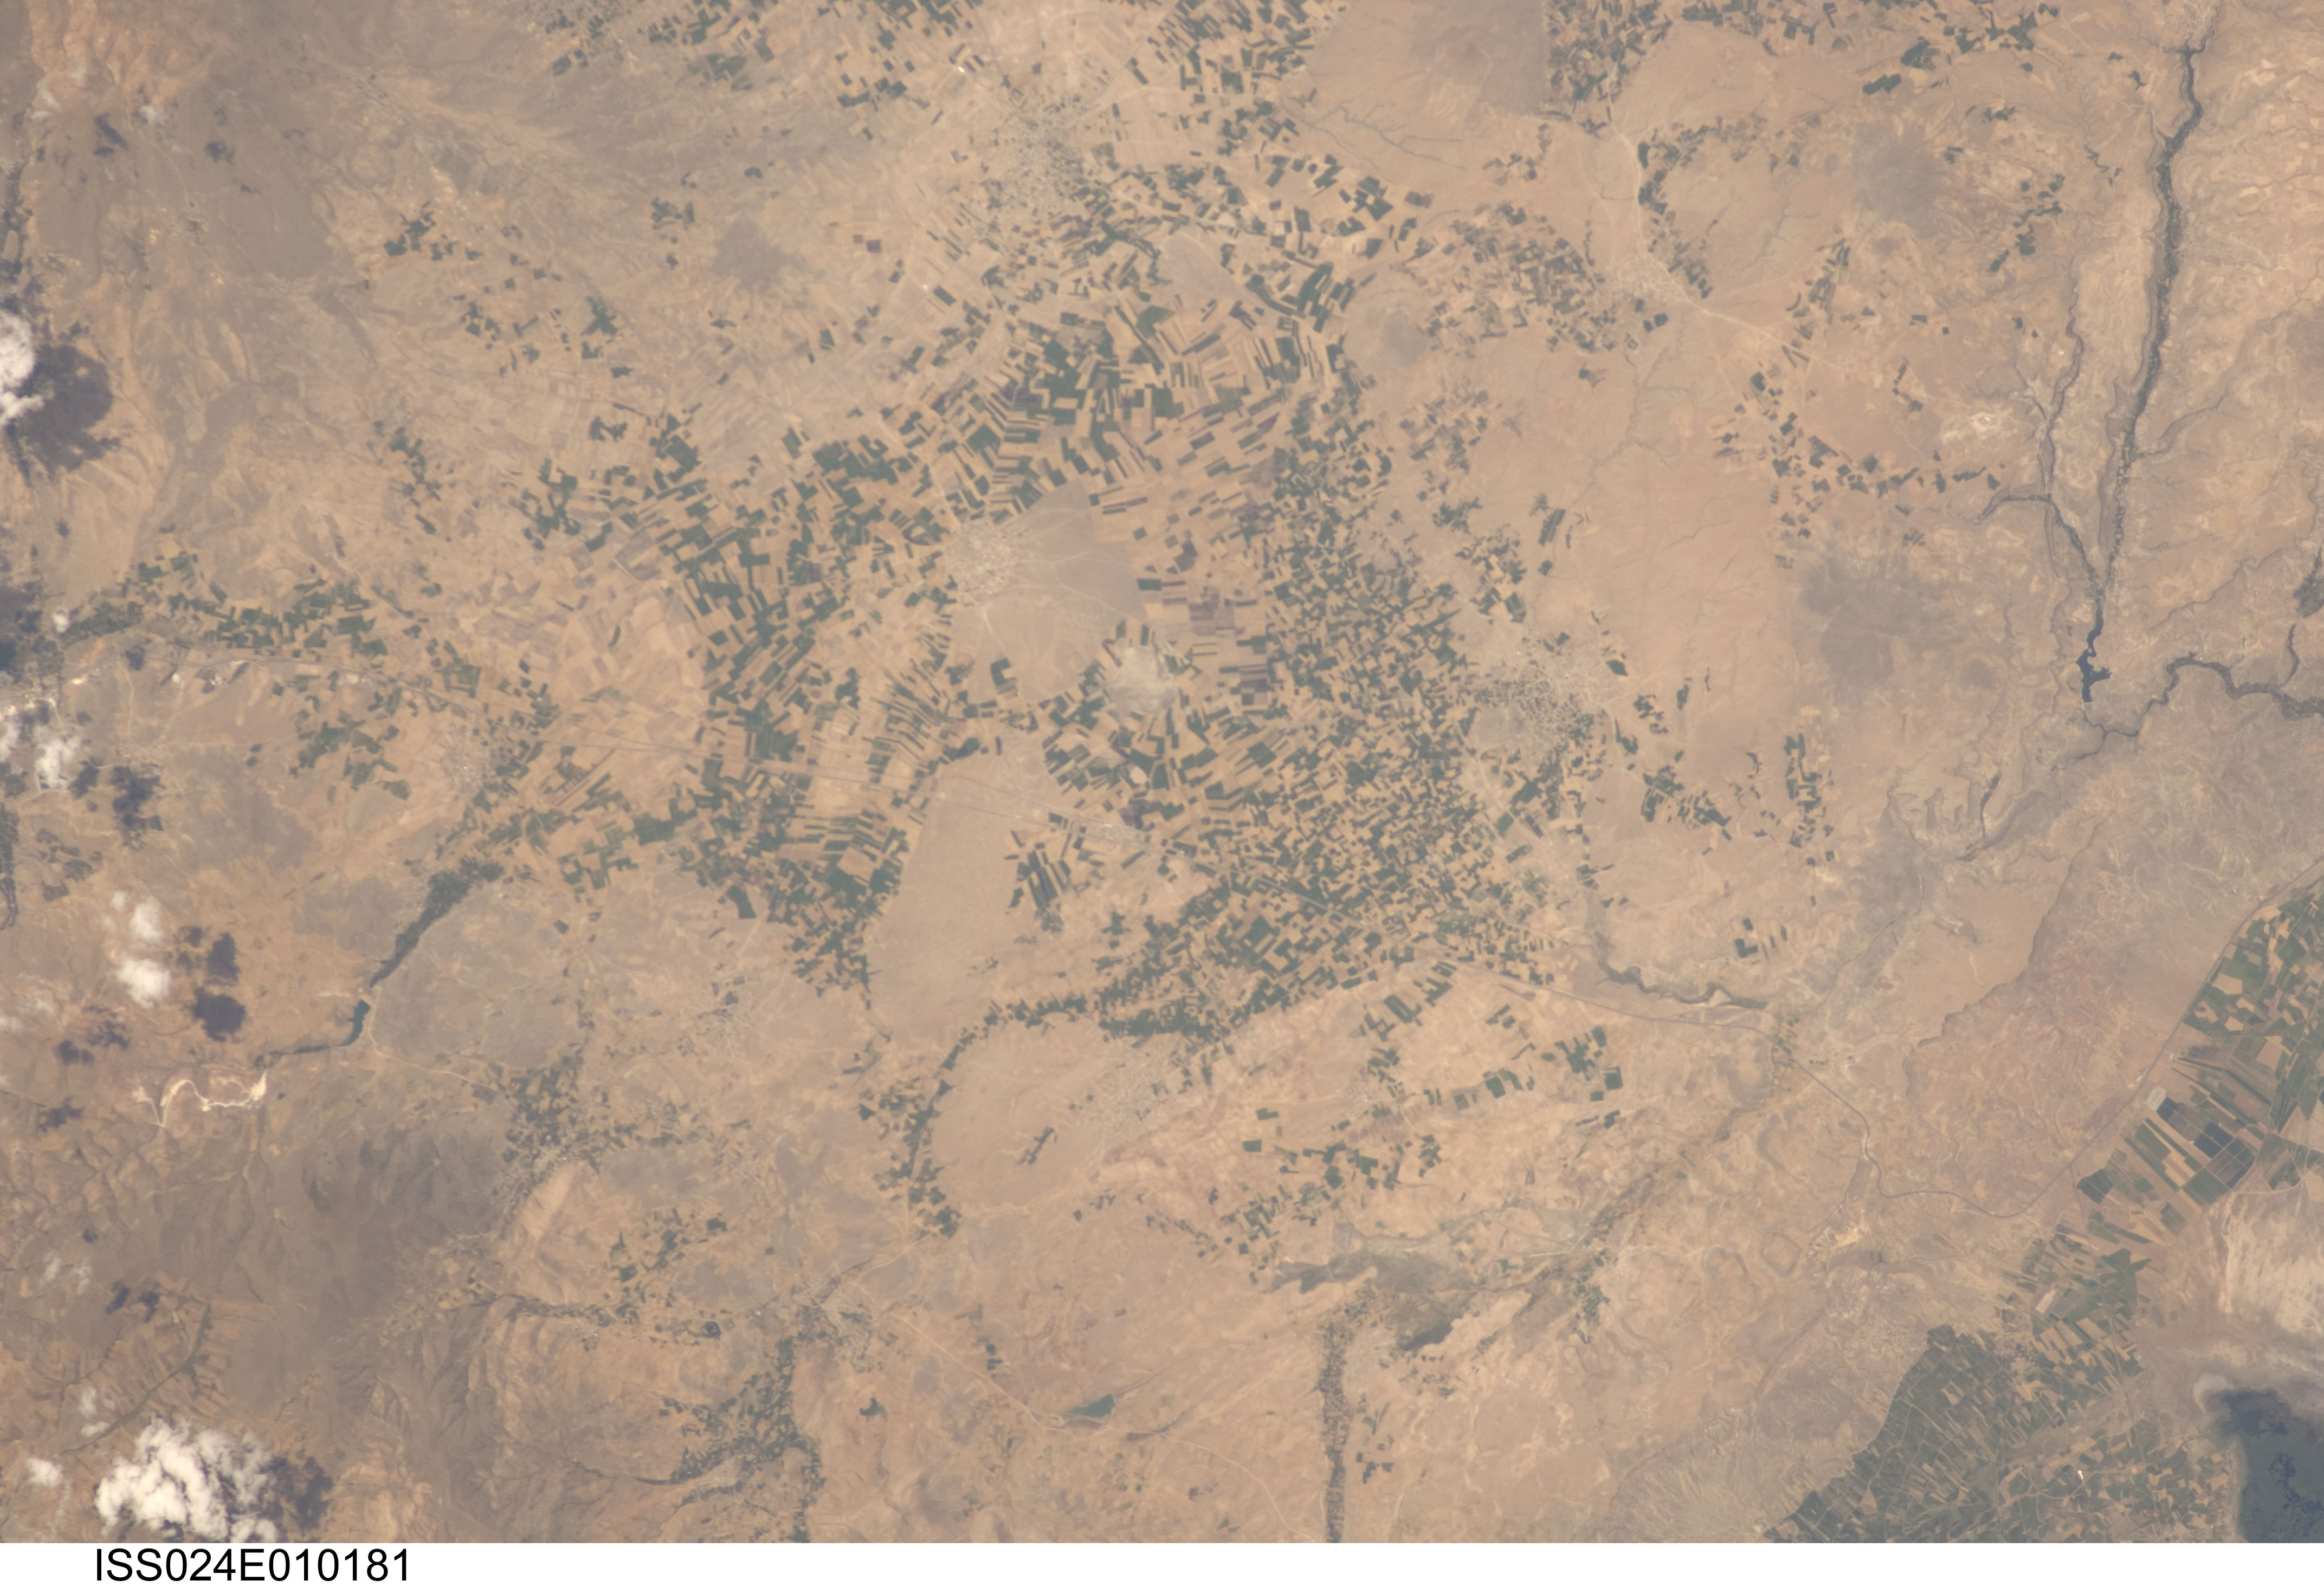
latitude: 38.2
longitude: 34.9
